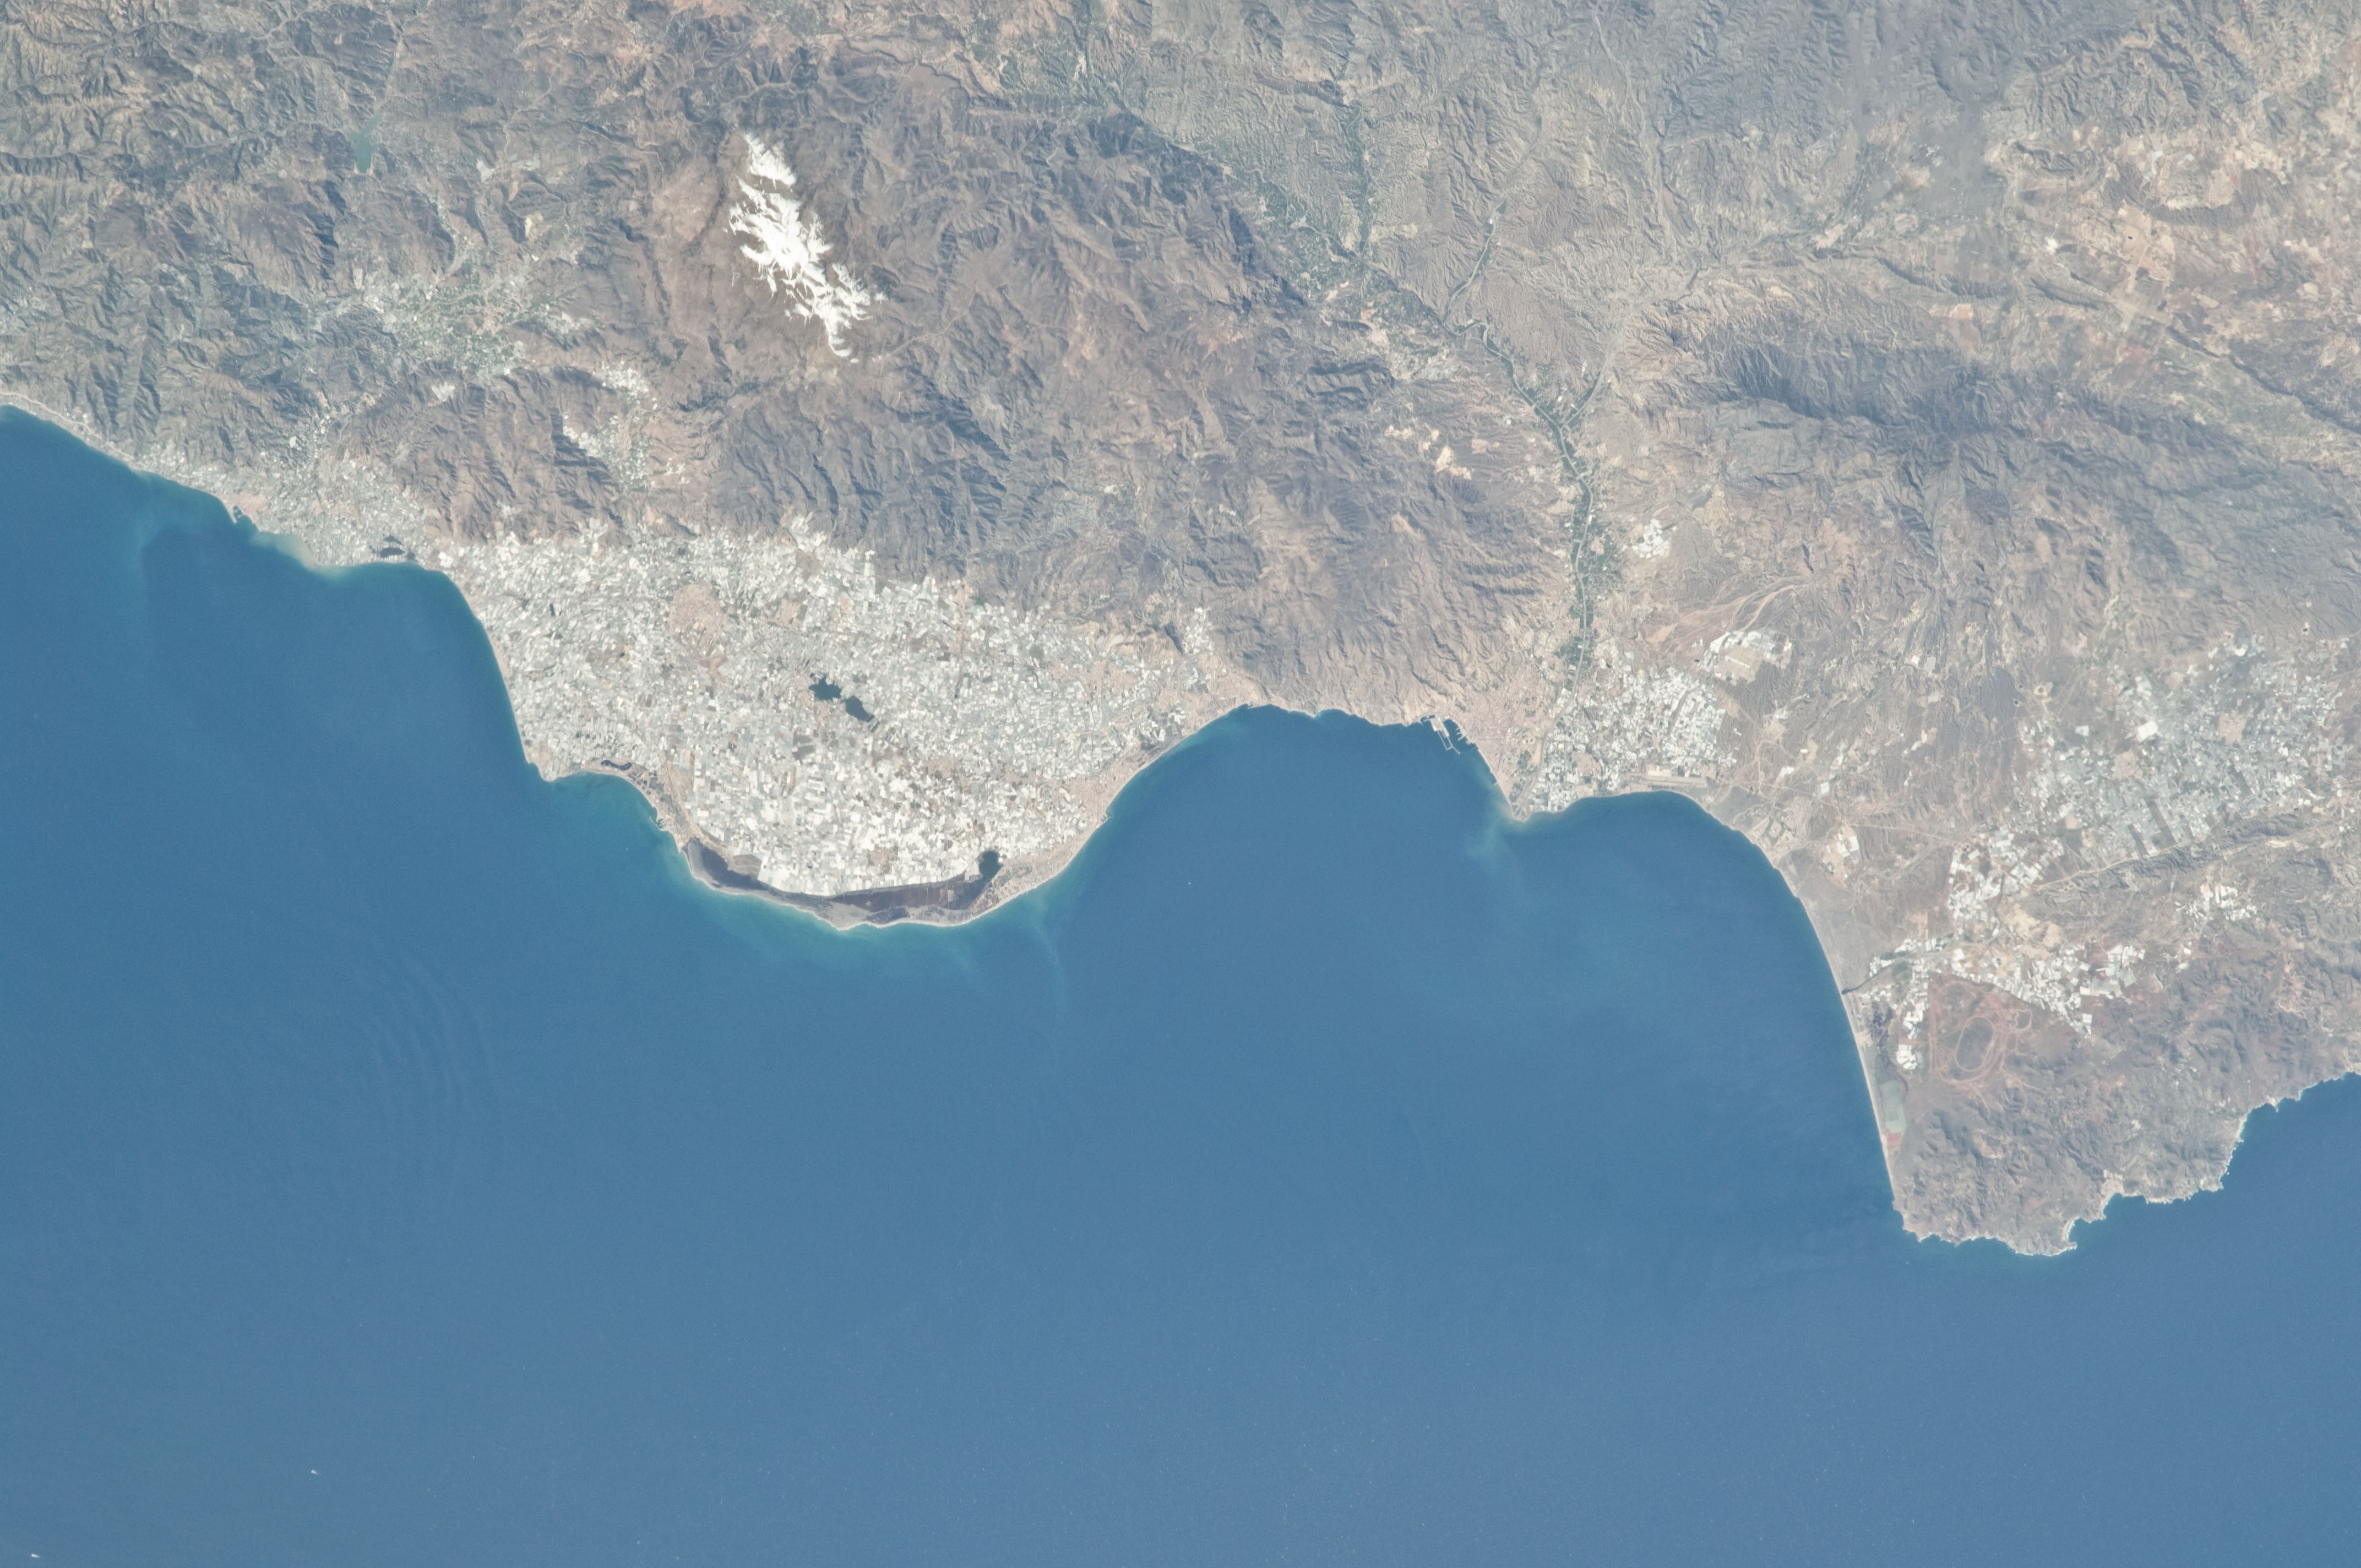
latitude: 36.7
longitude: -2.6
